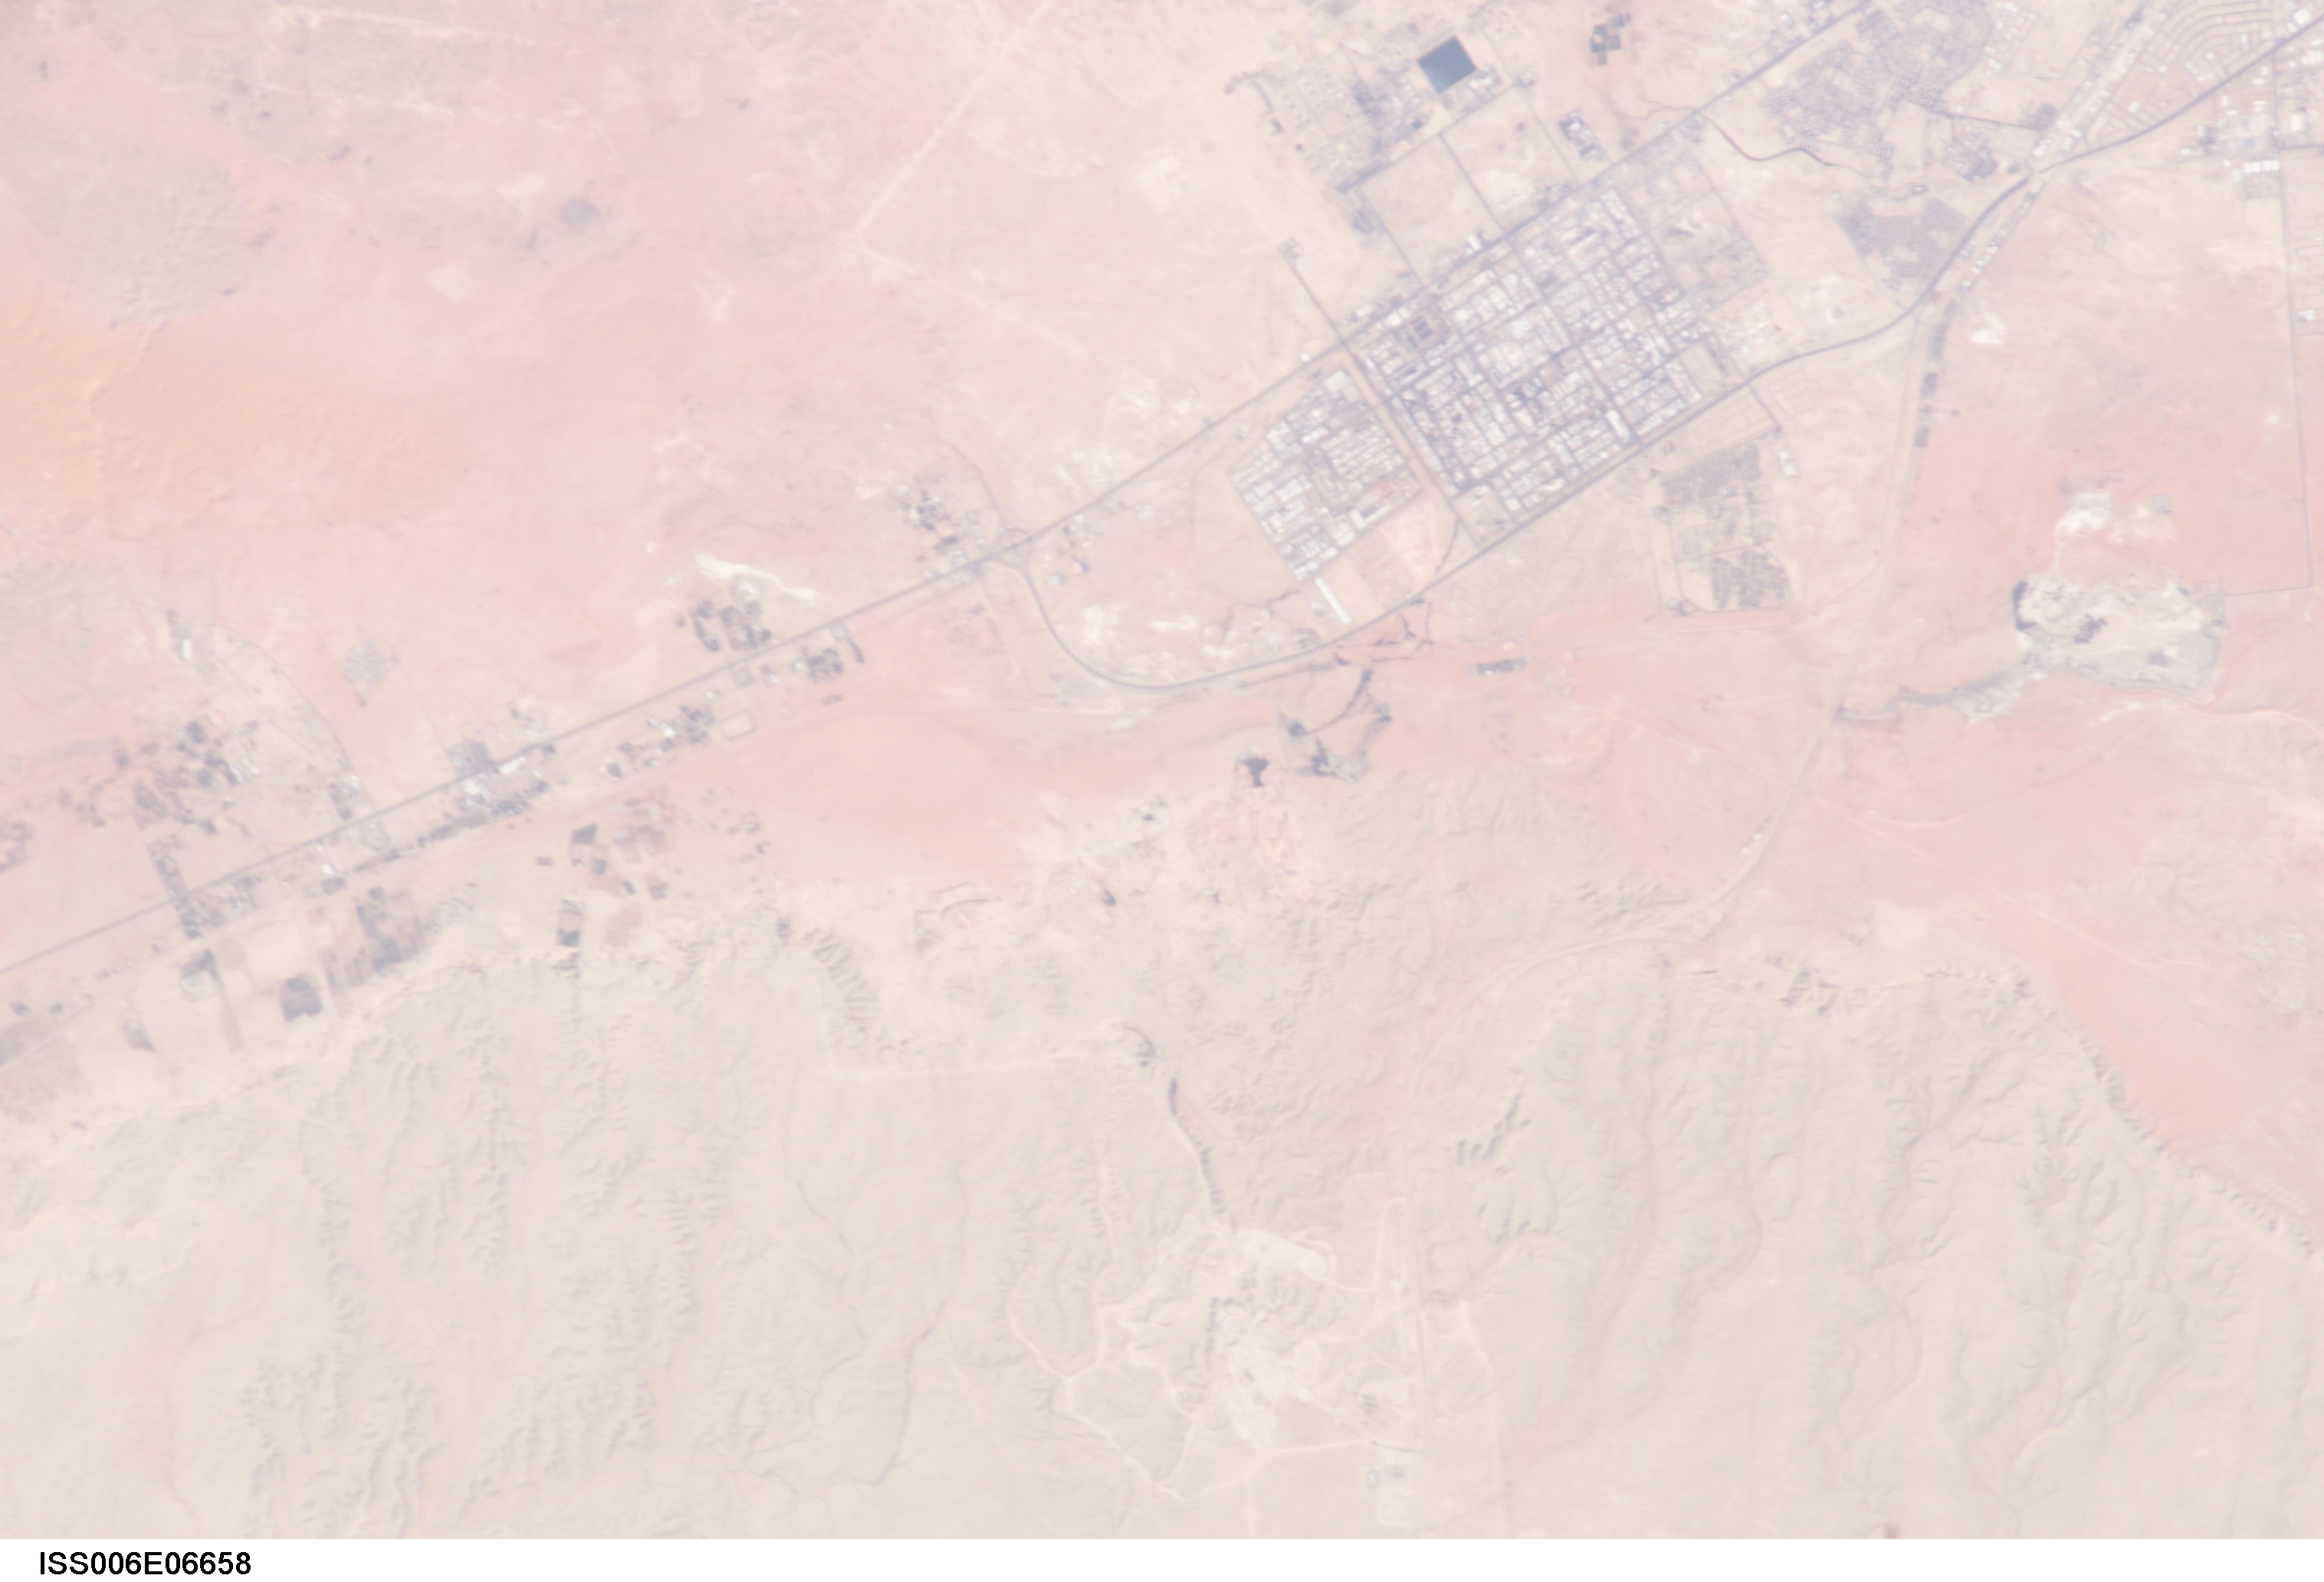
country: SAUDI ARABIA
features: RIYADH, SOUTHEAST SIDE, DESERT
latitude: 24.5
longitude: 46.5
